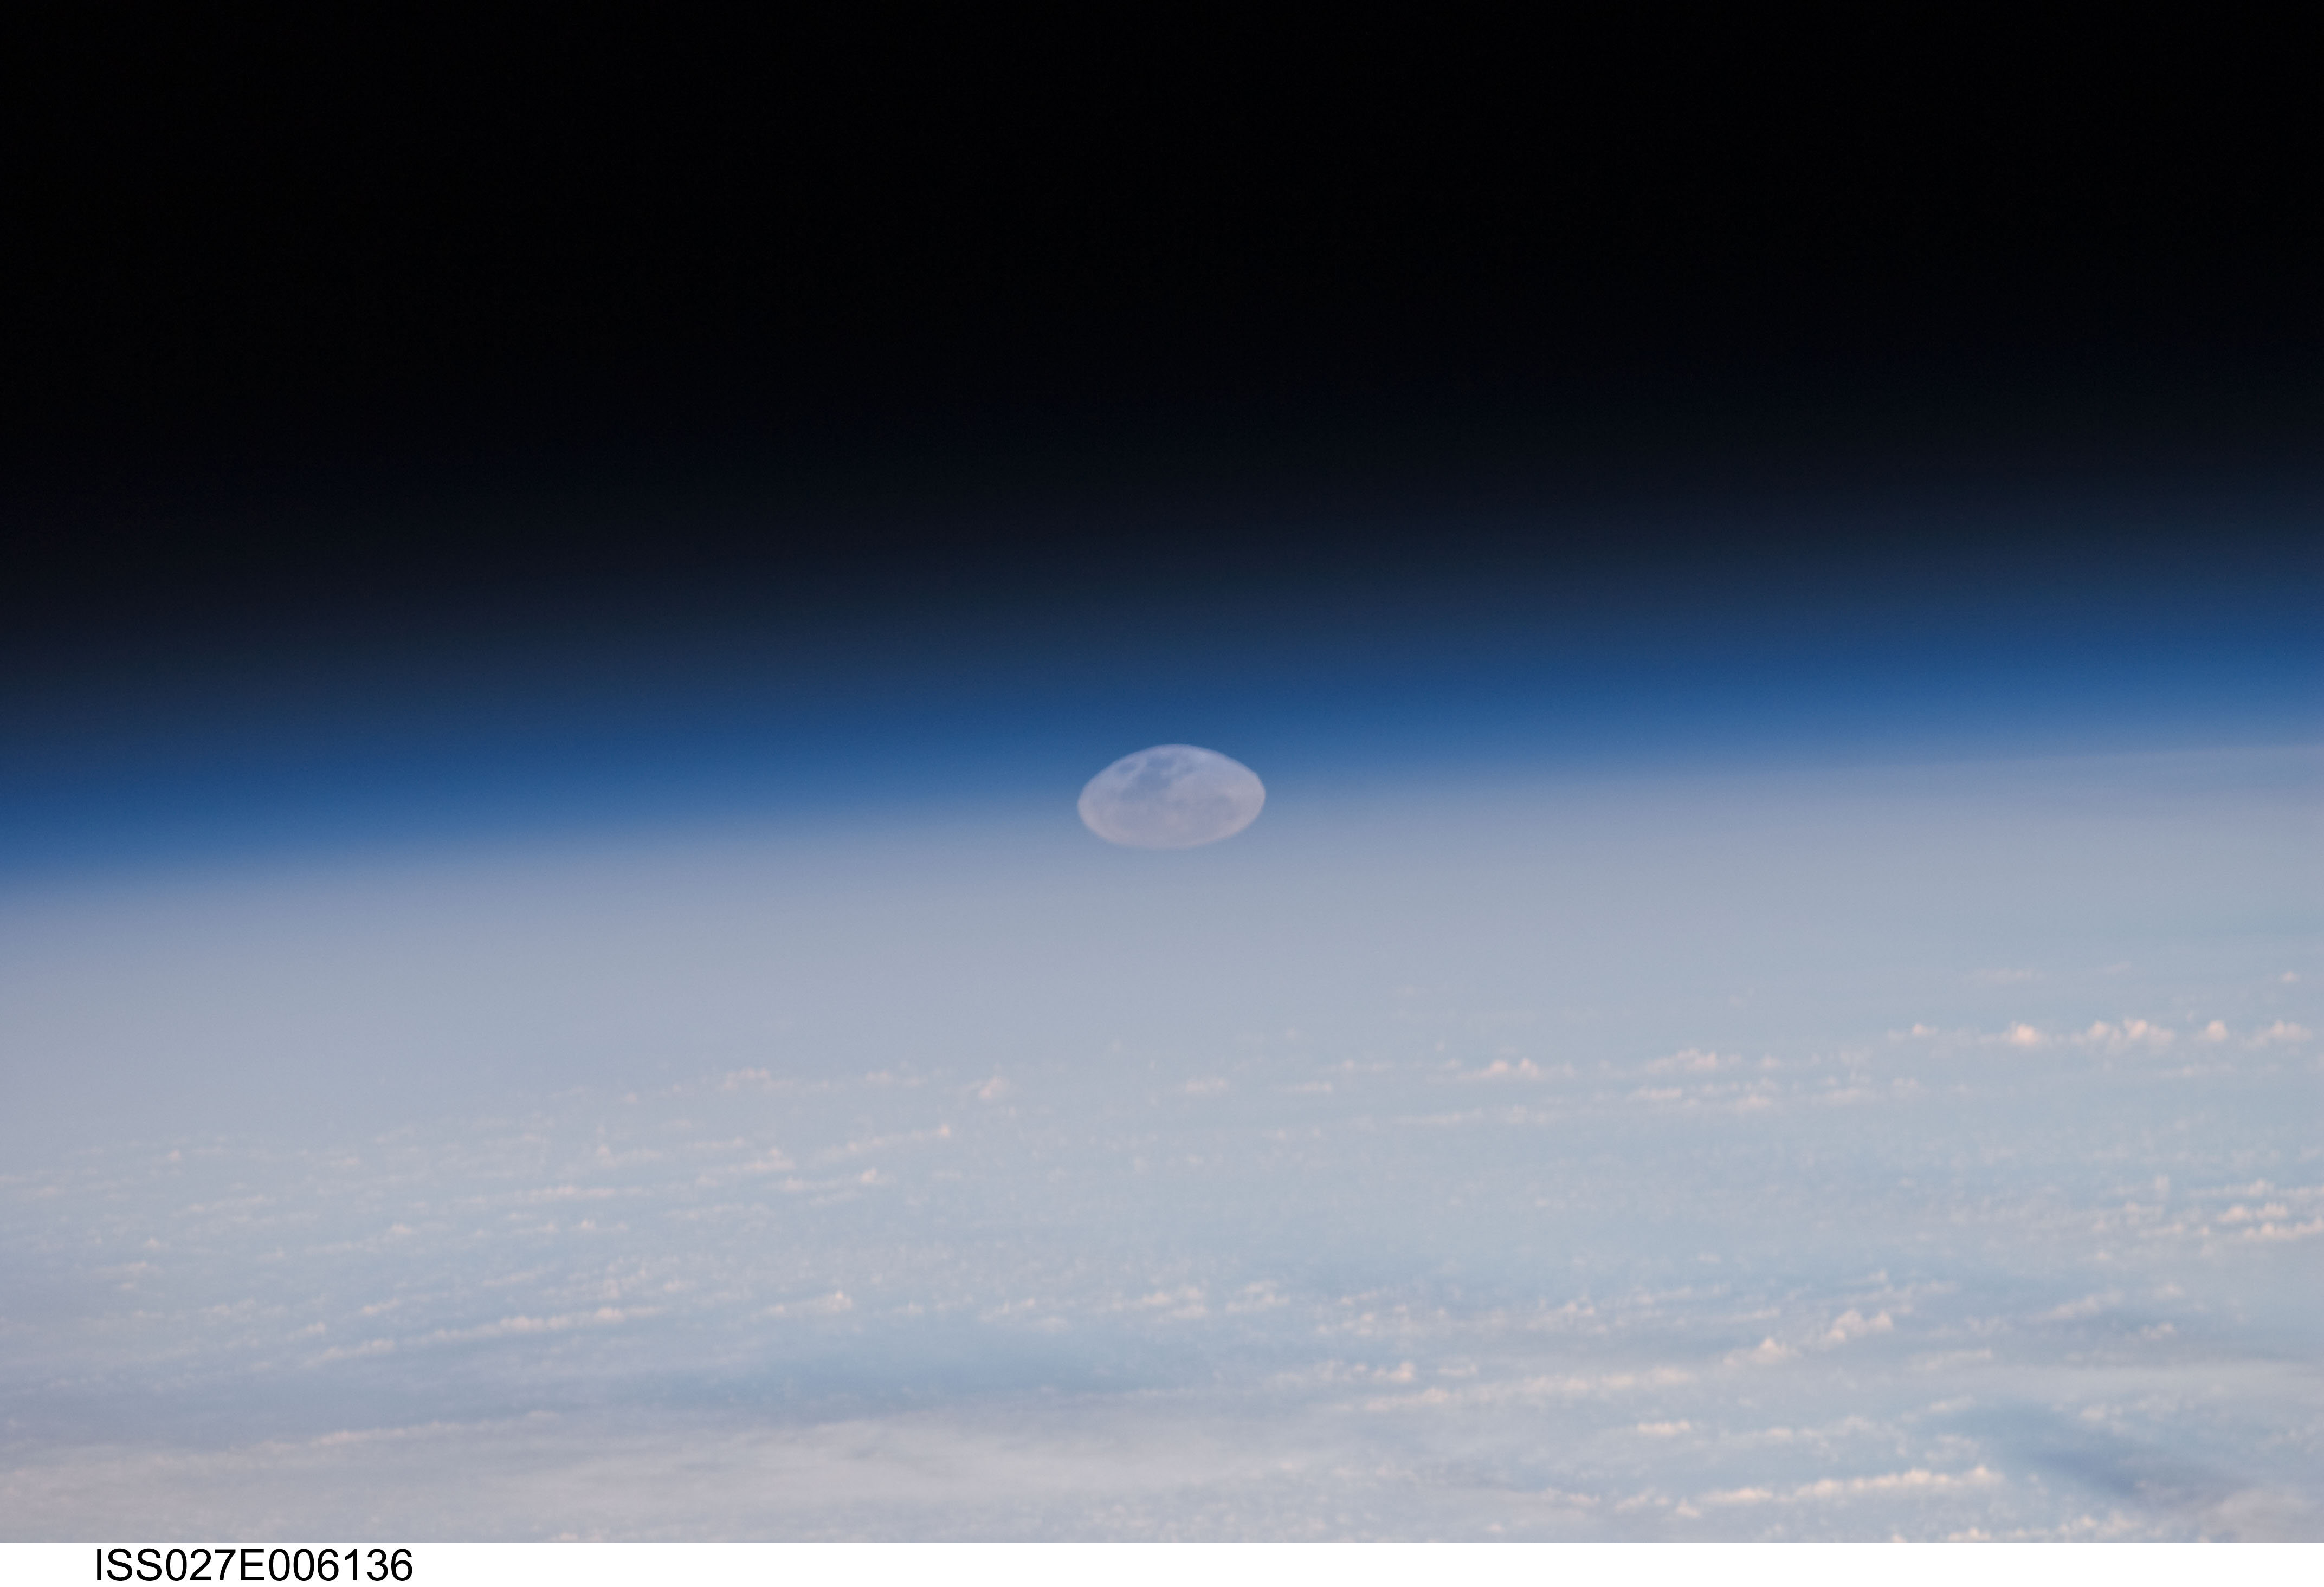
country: SOUTH AMERICA
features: PAN-ATMOSPHERIC LIMB, FULL MOON RISING
